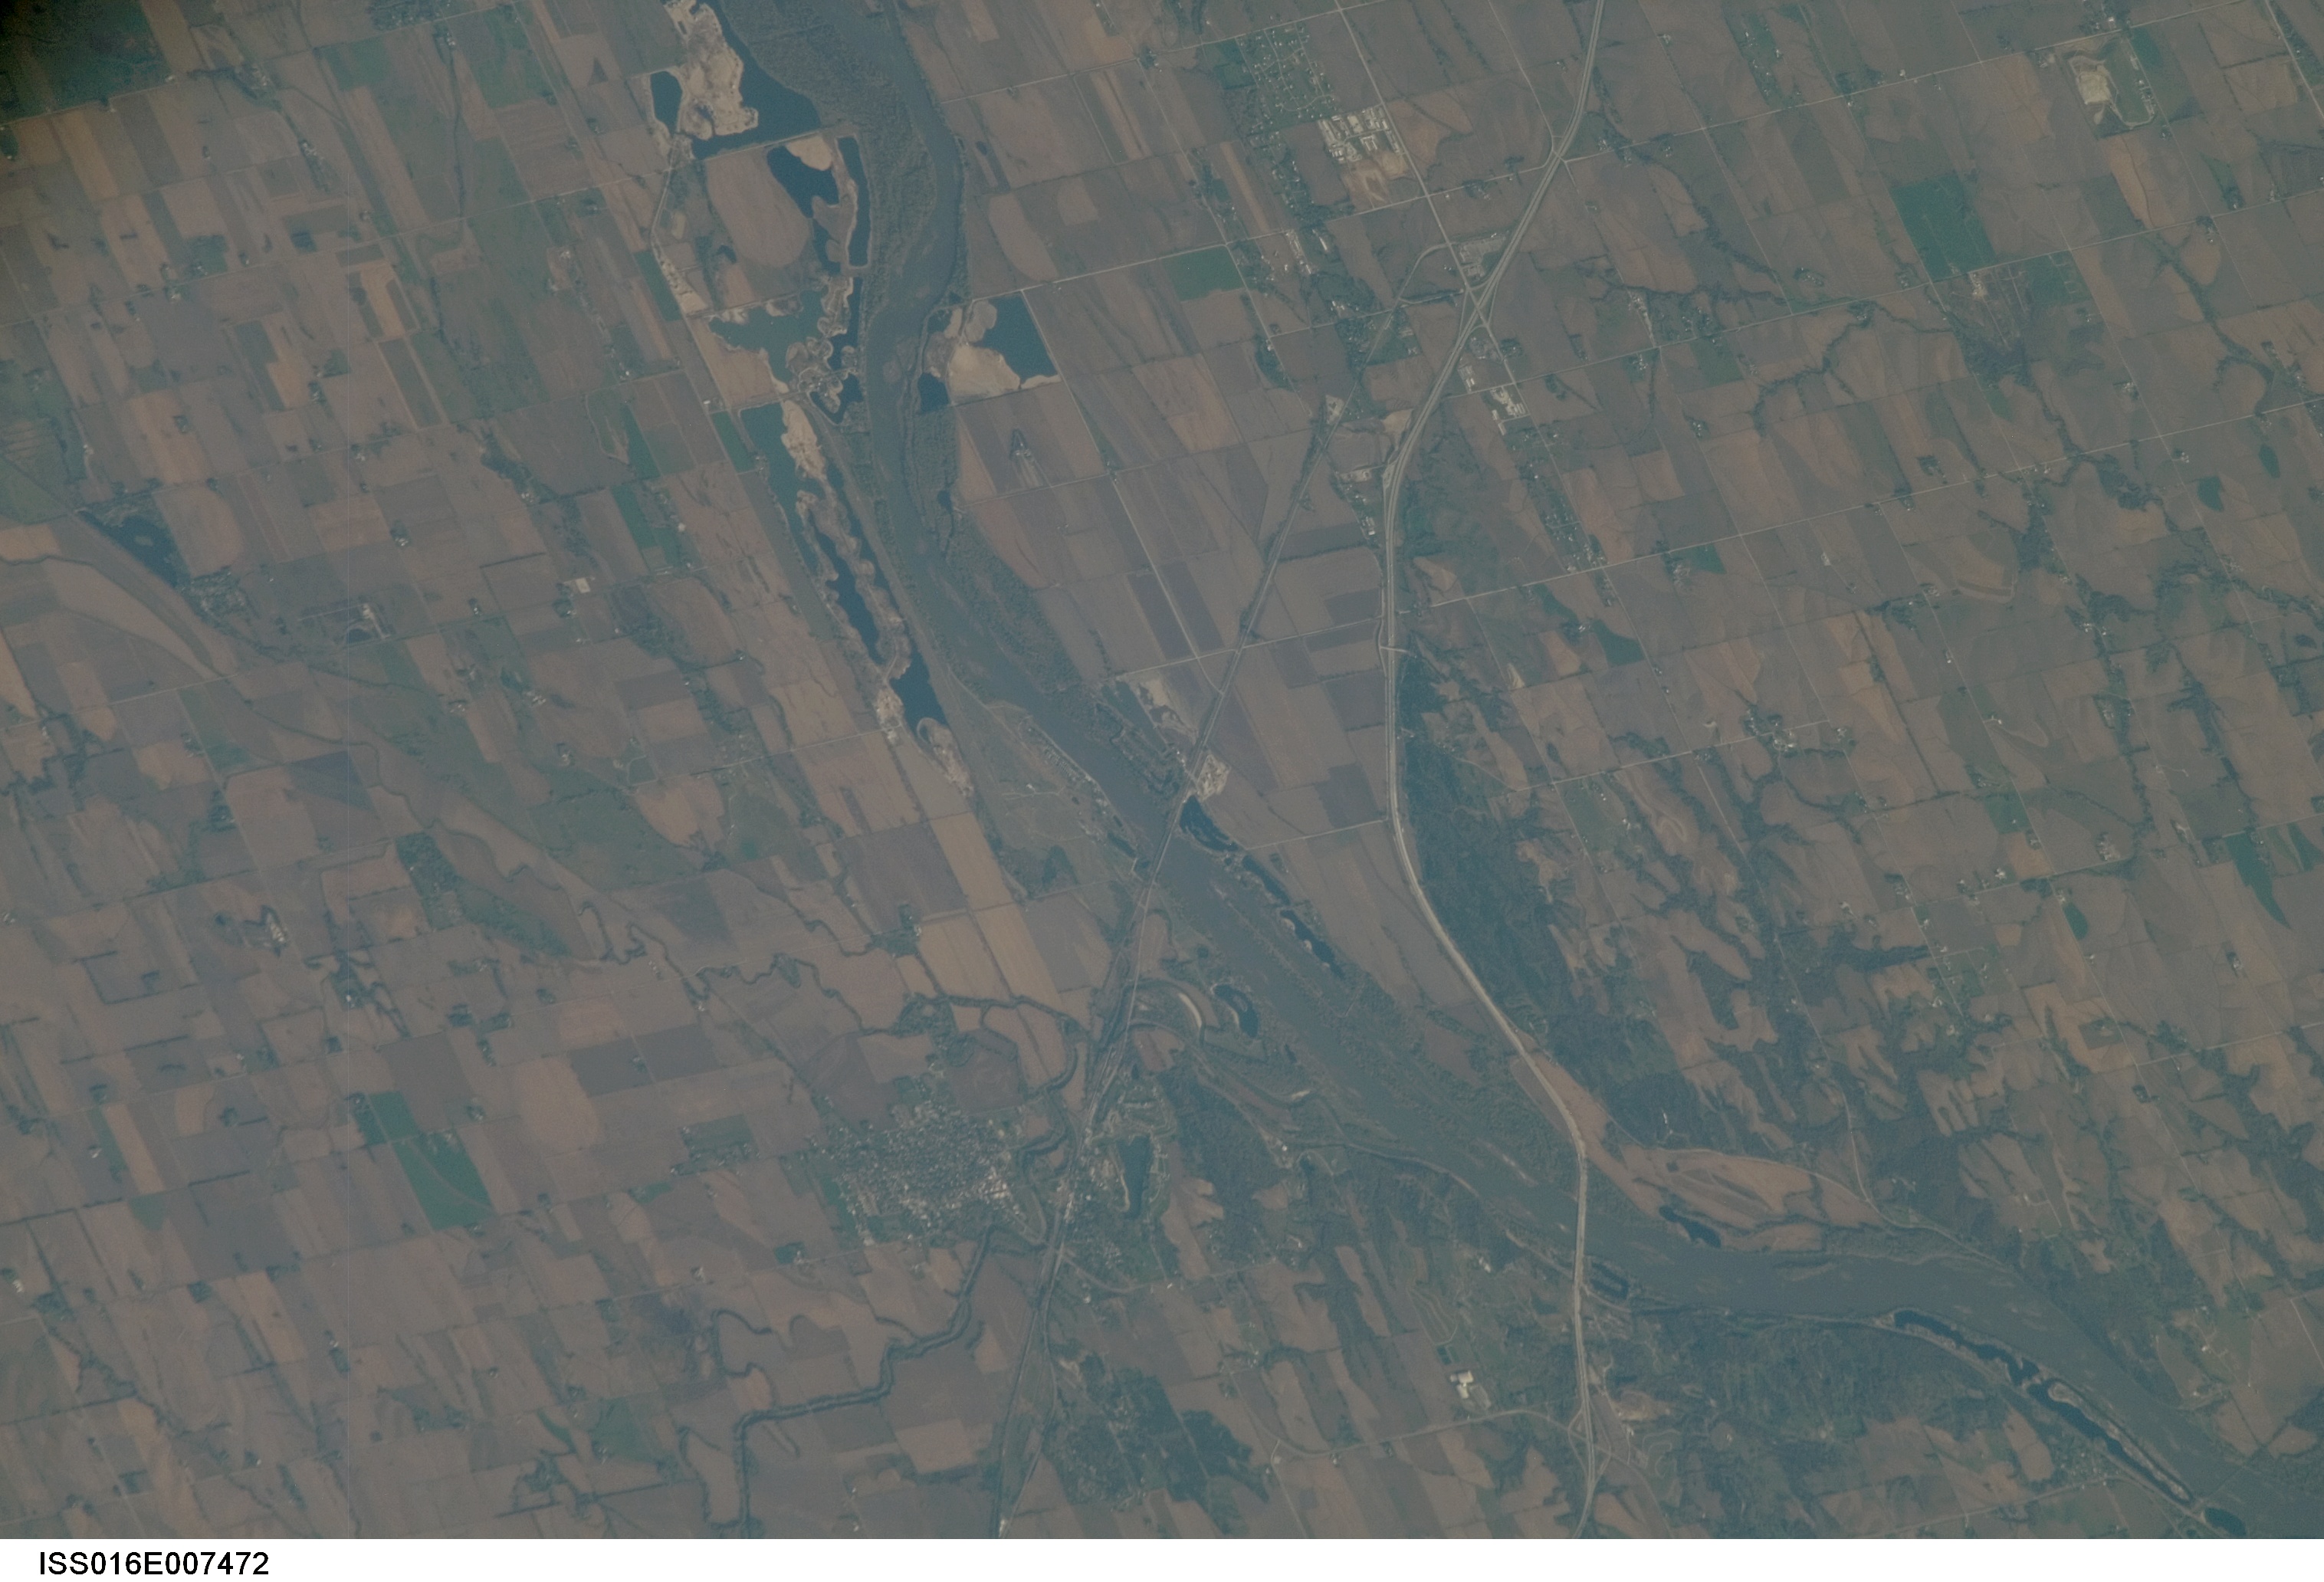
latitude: 41.1
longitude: -96.3
